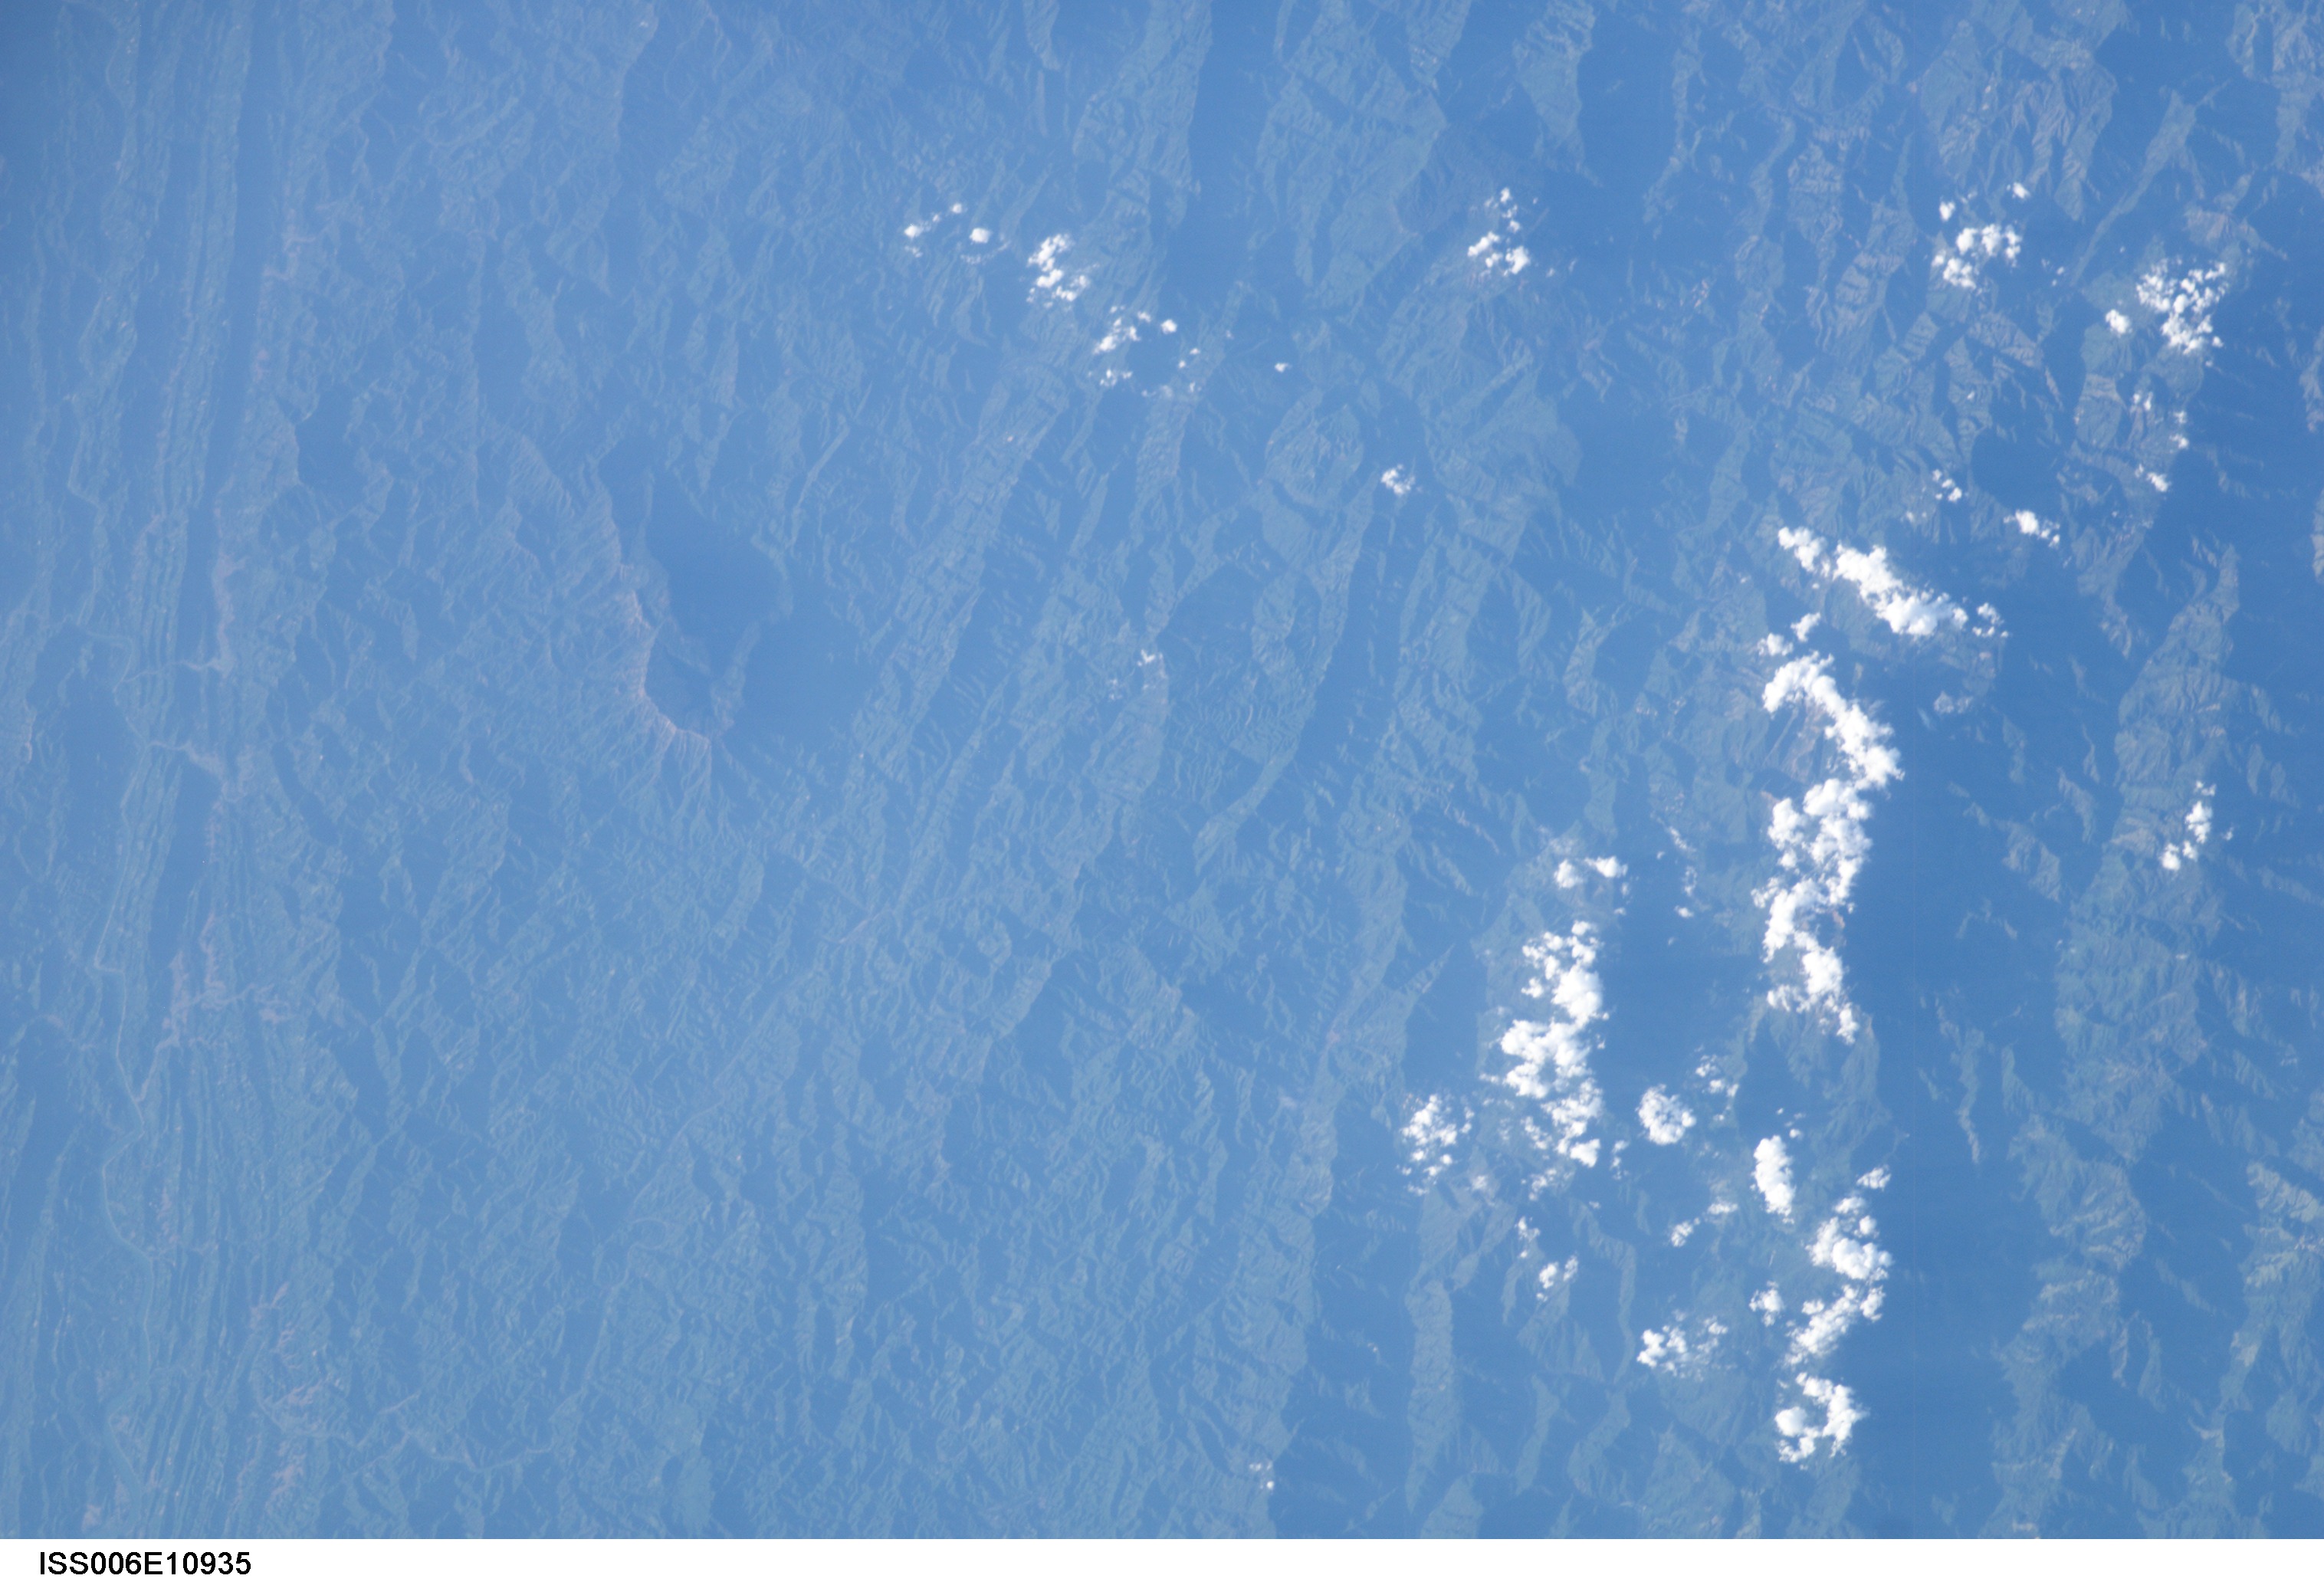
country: MYANMAR (BURMA)
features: ARAKAN RANGE, PEN CHAUNG RIVER
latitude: 21.5
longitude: 93.0
